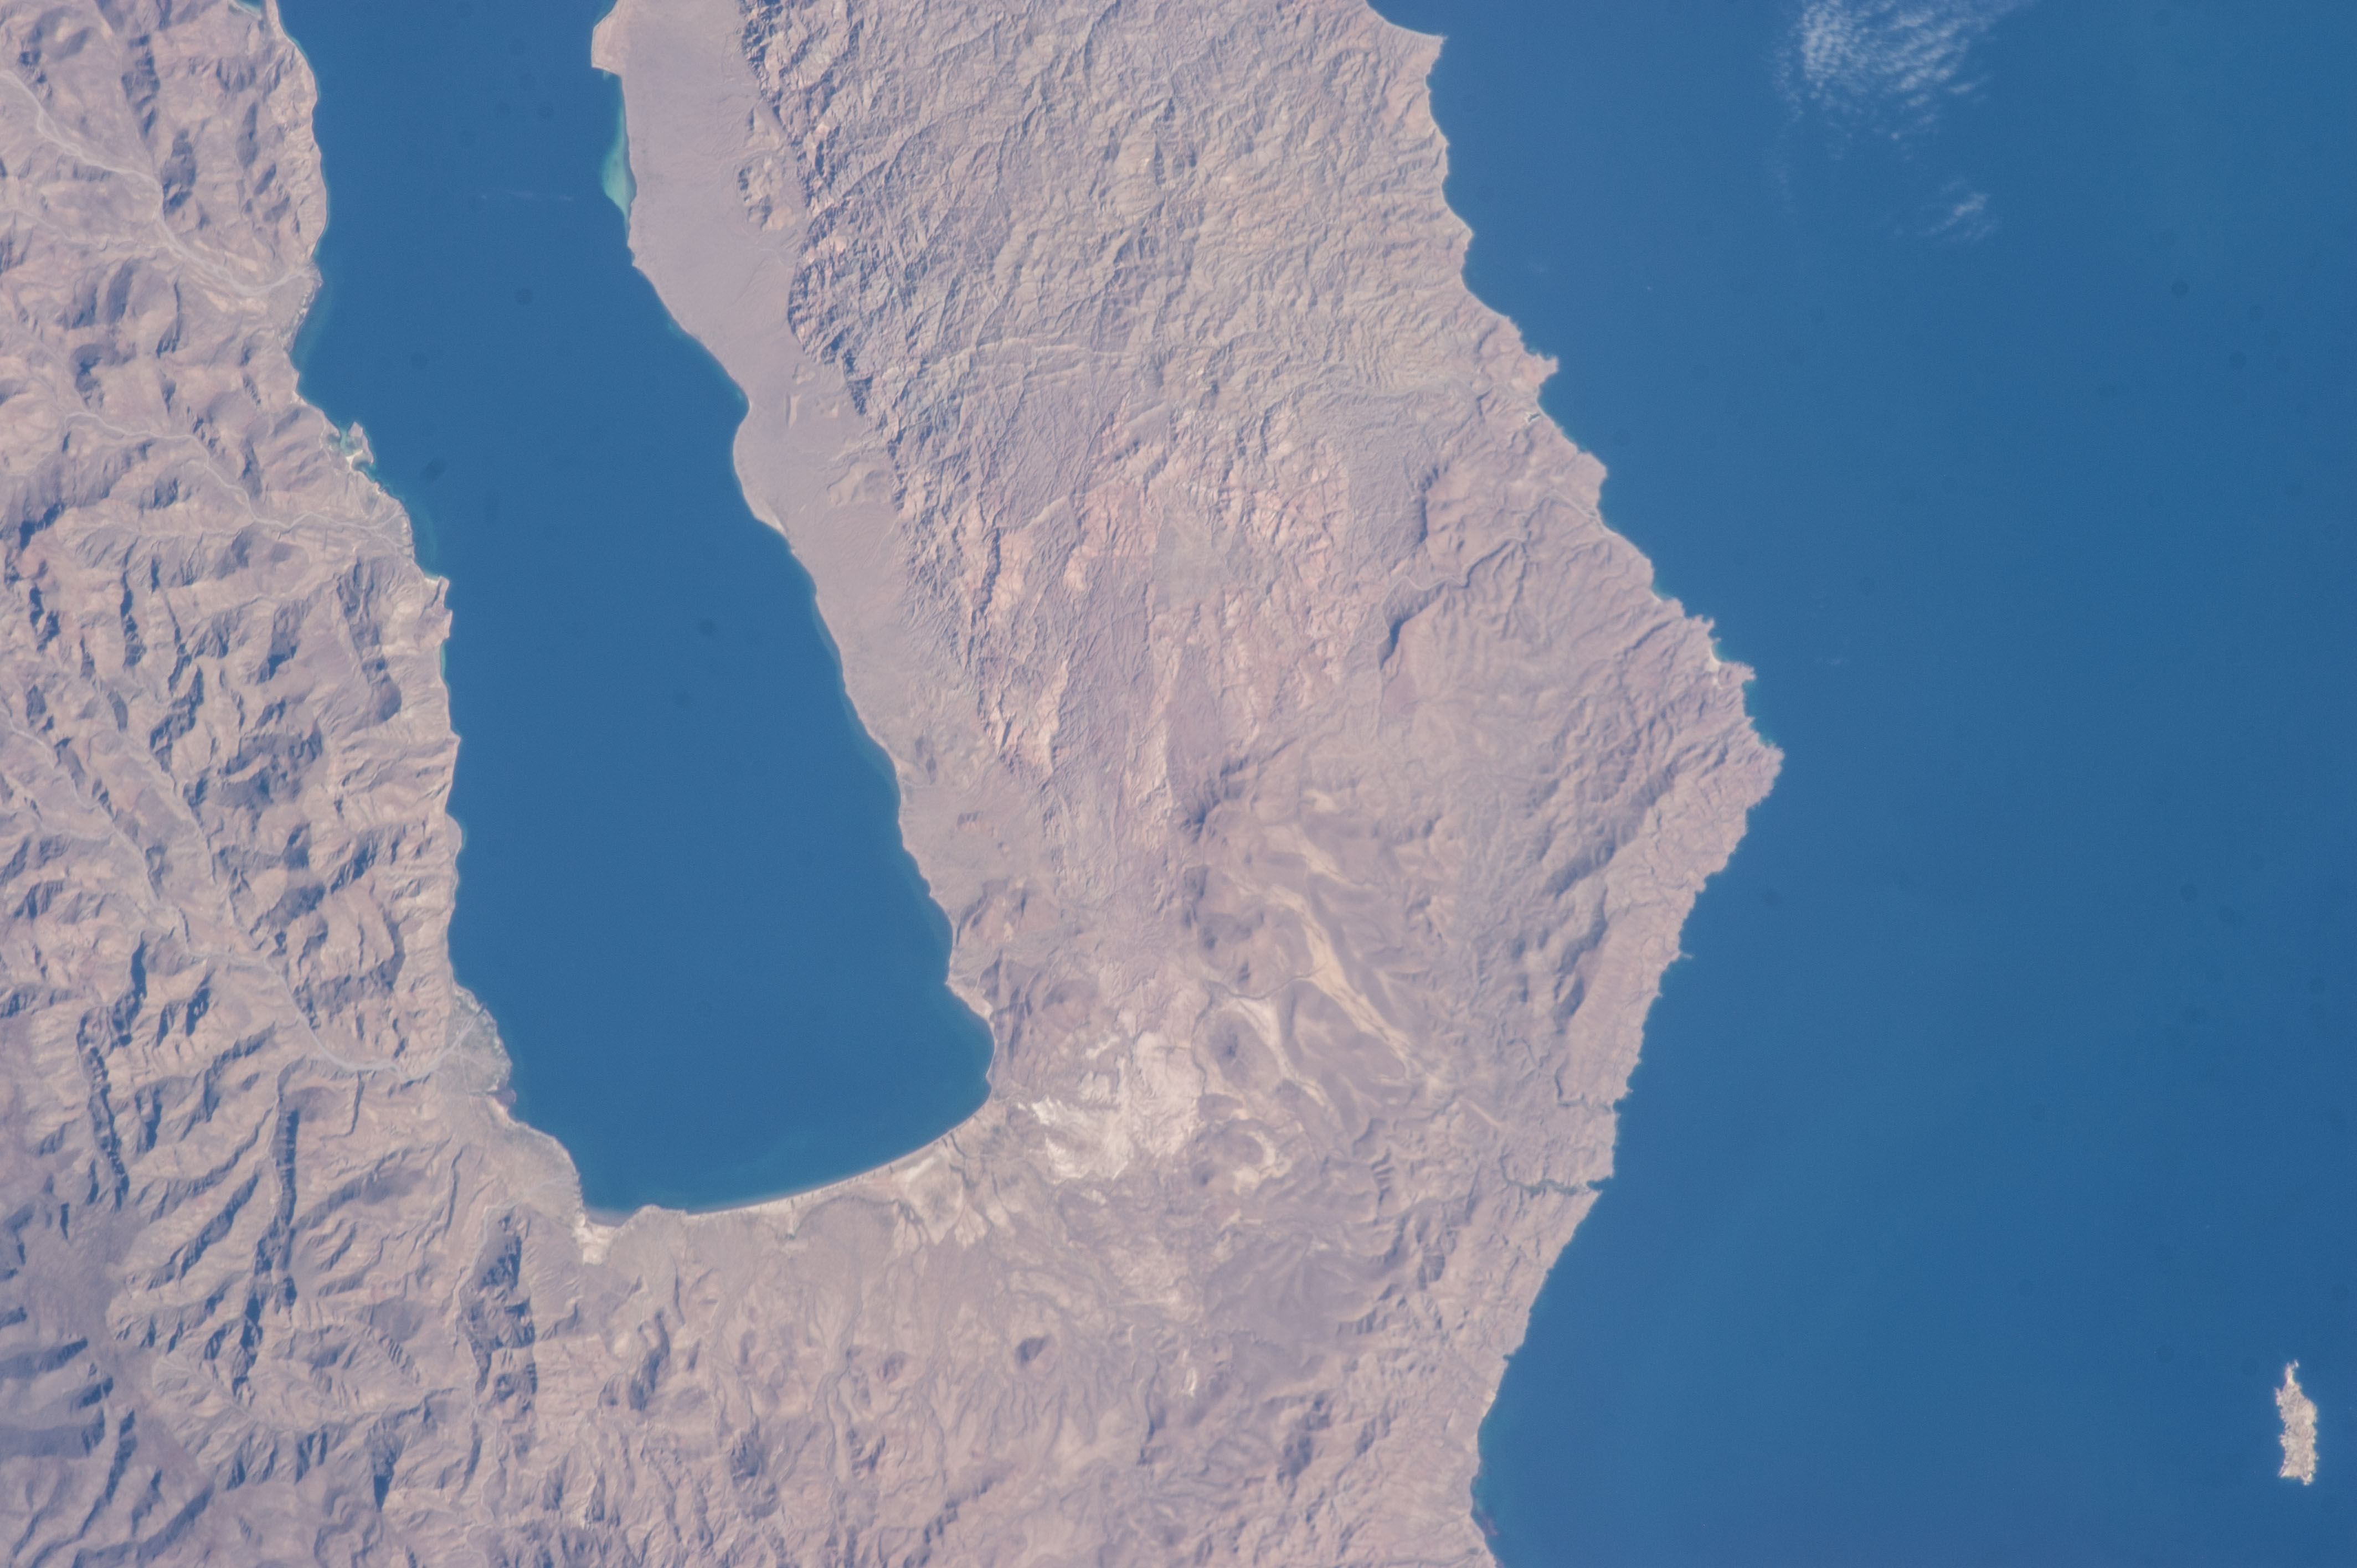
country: MEXICO
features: GULF OF CALIFORNIA, COAST OF BAJA CALIORNIA
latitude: 26.6
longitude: -111.7
